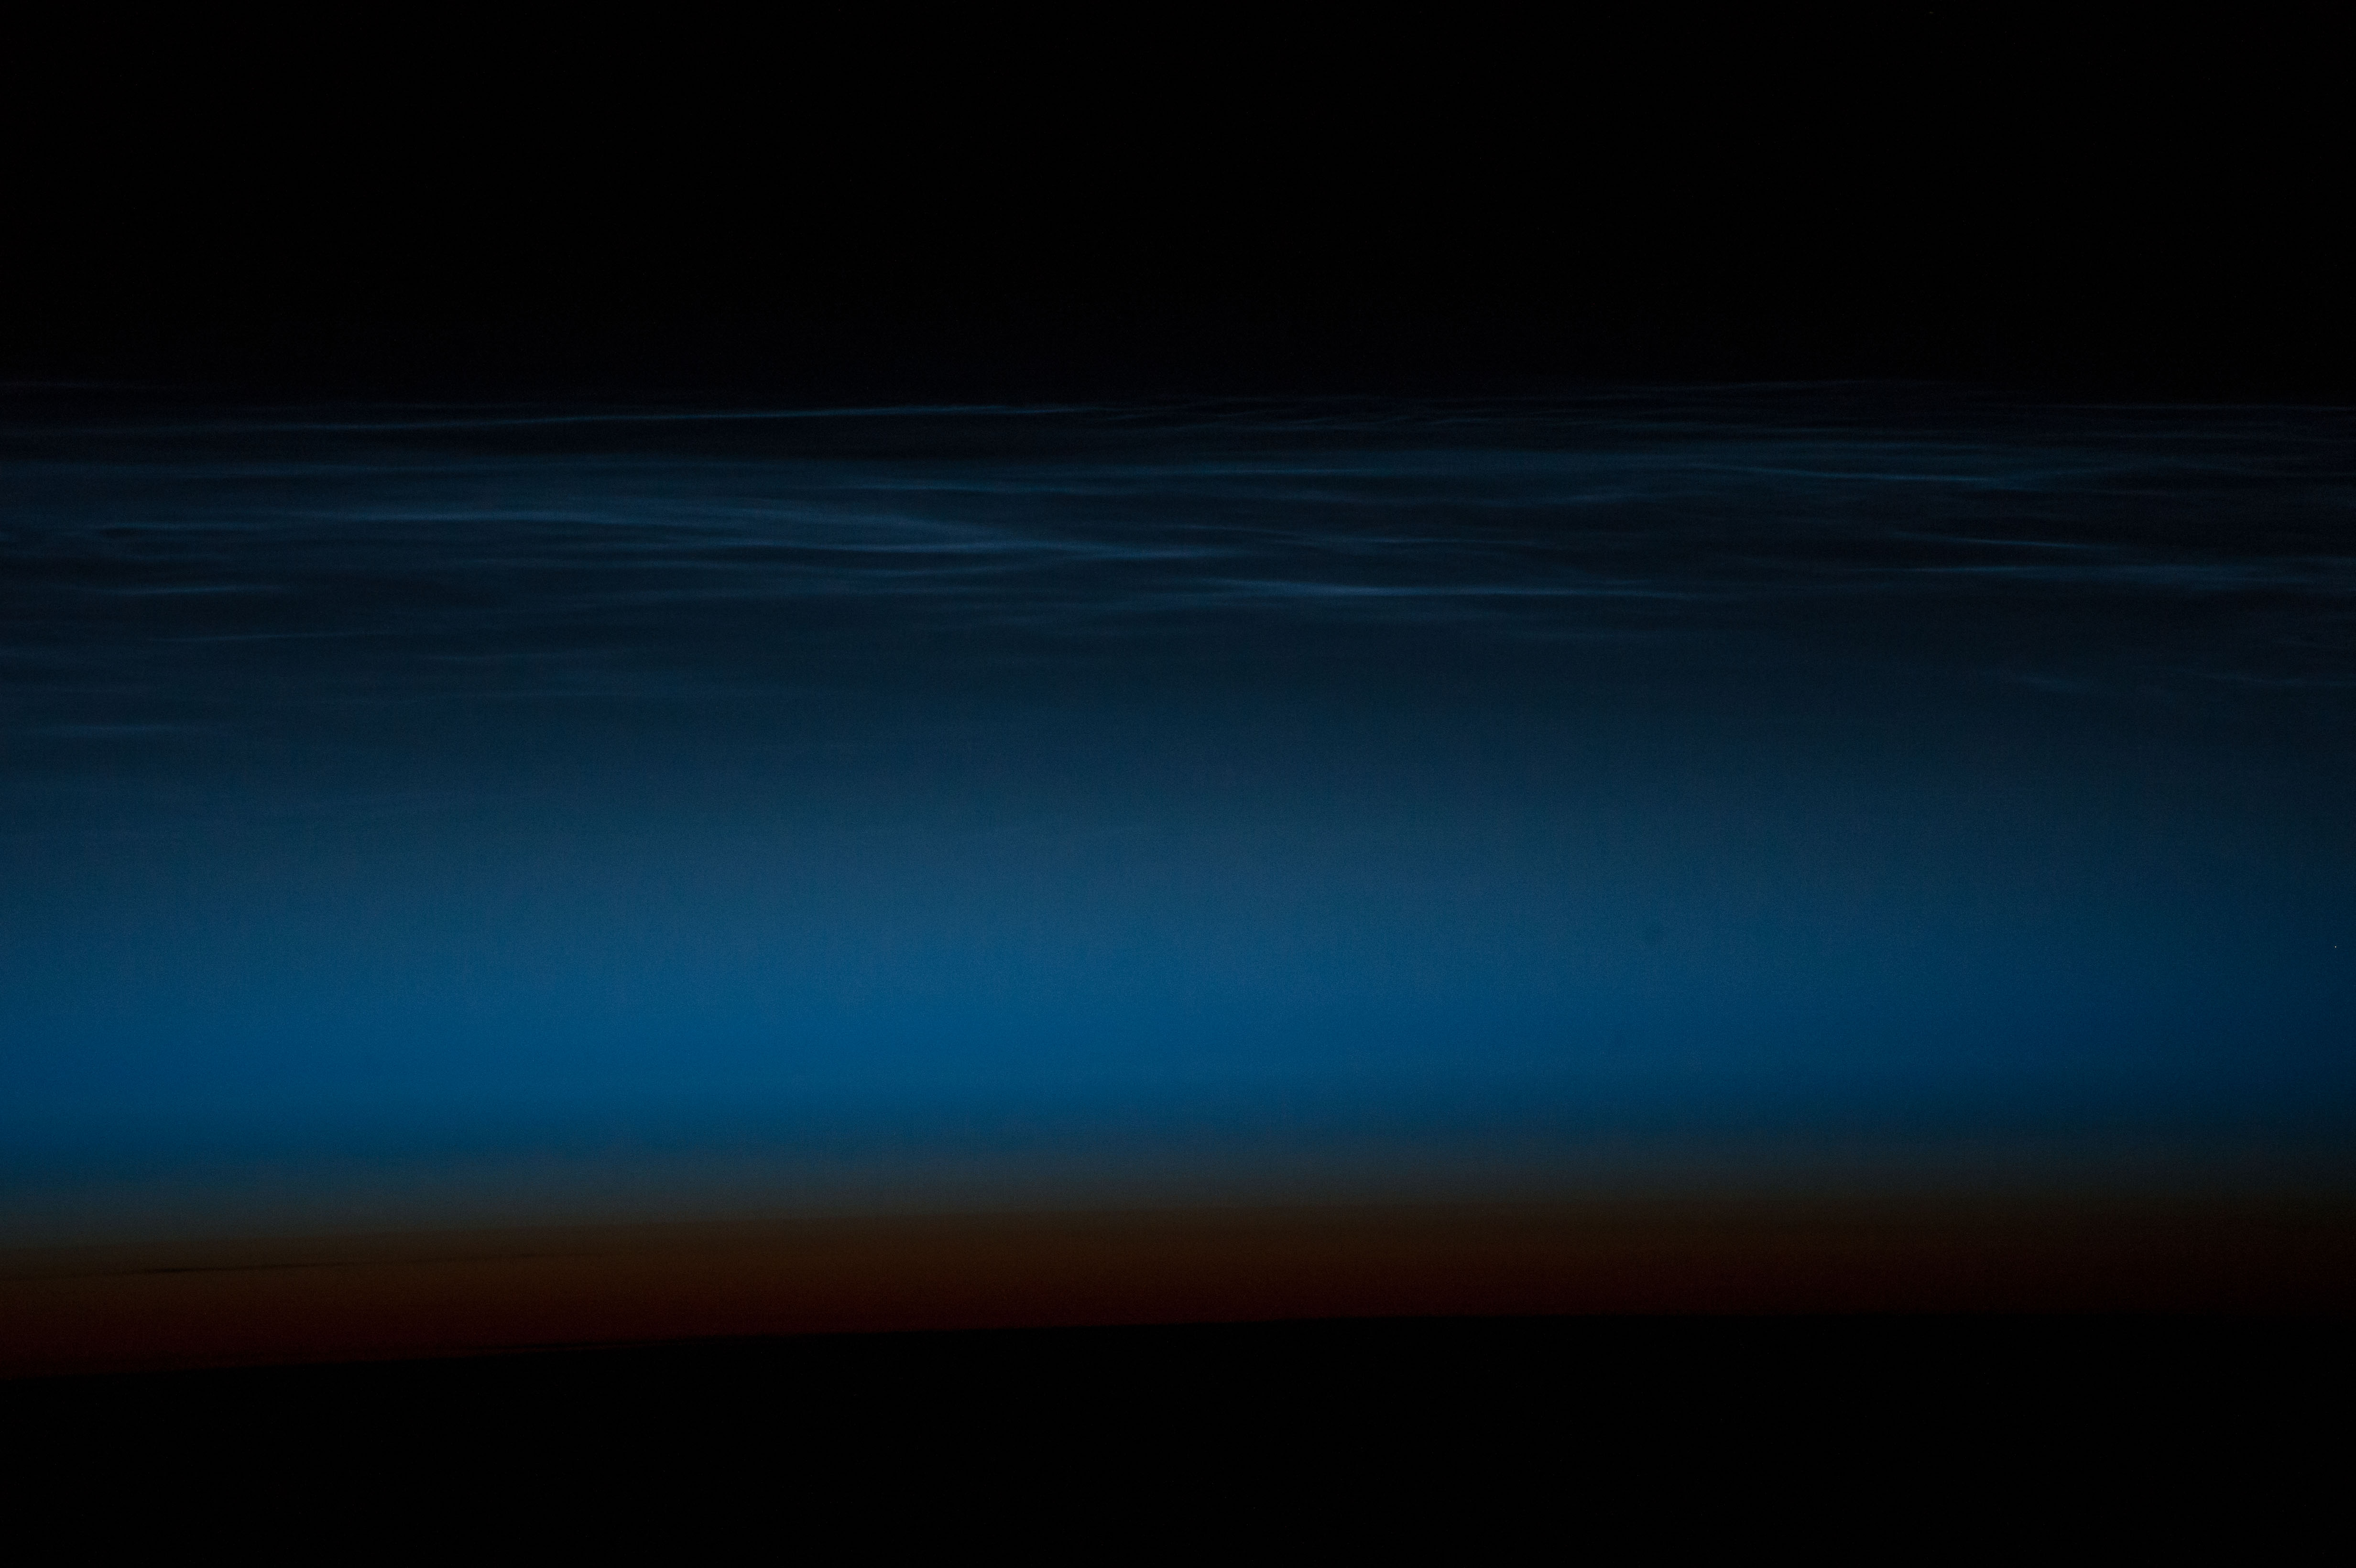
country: KAZAKHSTAN
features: NOCTILUCENT CLOUDS, ATMOSPHERIC LIMB
